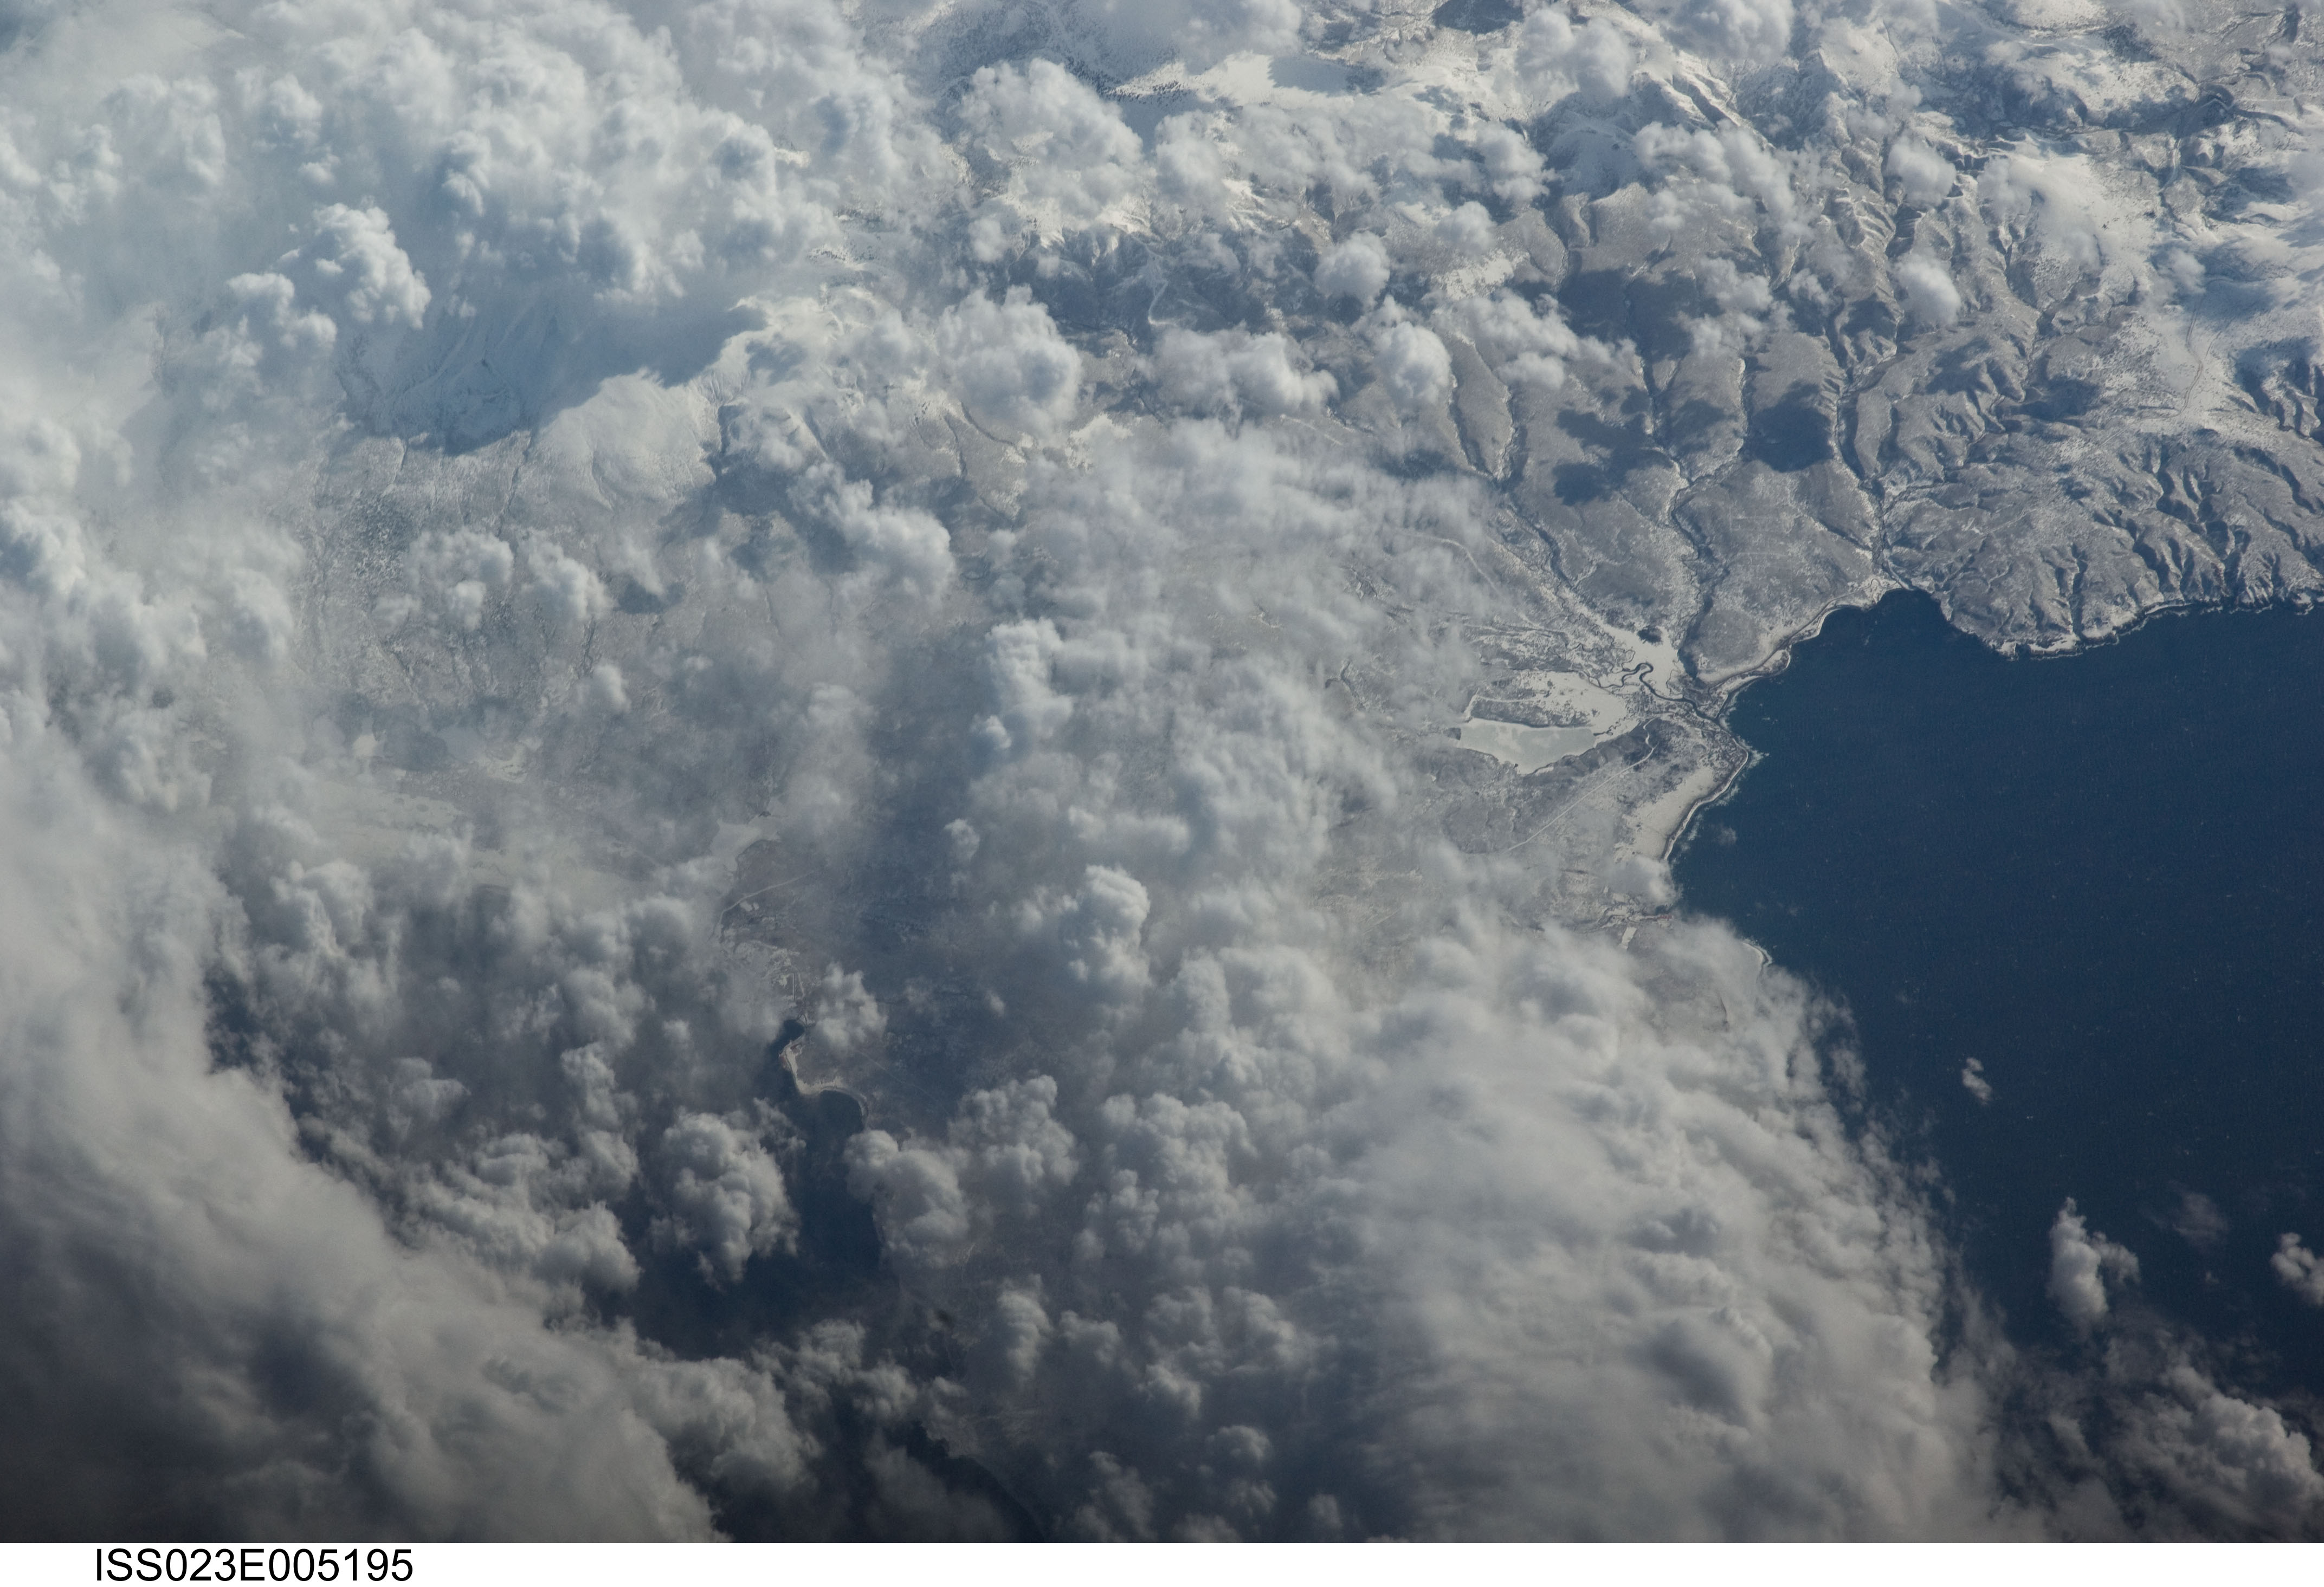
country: RUSSIAN FEDERATION
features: NORTHEAST ITURUP ISLAND, SNOW, ICE, MTS., RAVINES, FROZEN LAKE
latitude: 45.2
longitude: 148.0
